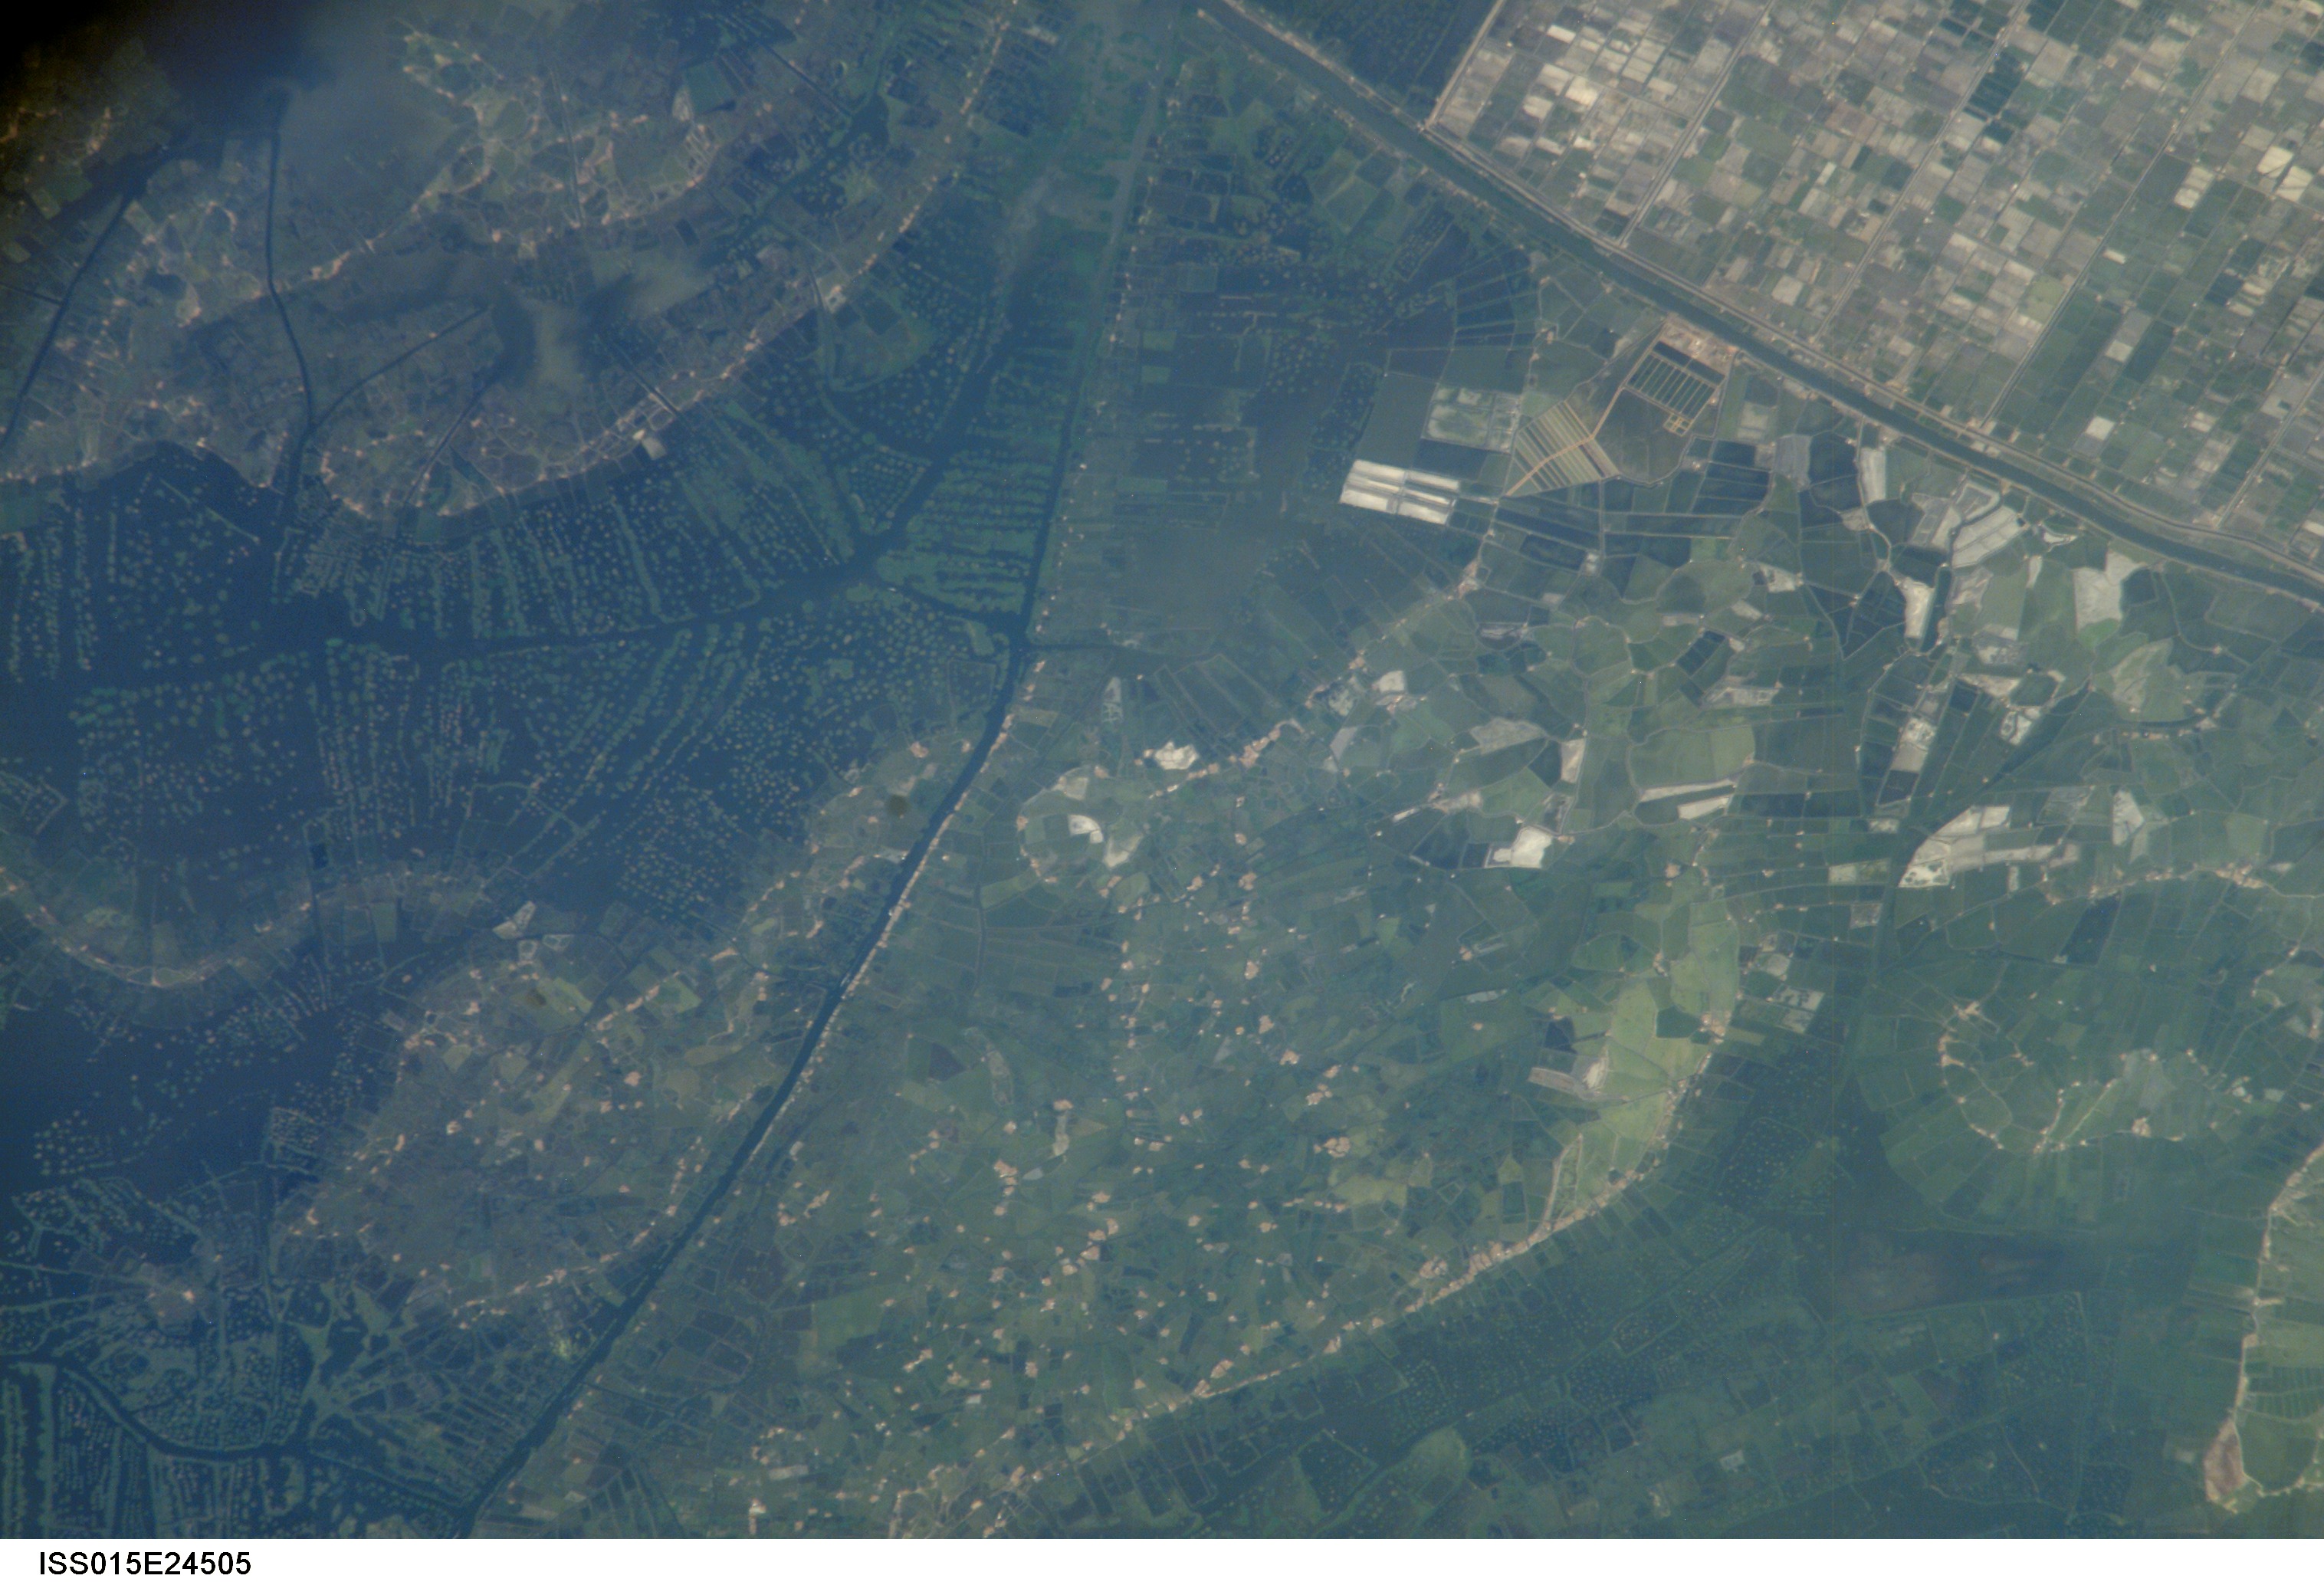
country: EGYPT
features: L. MANZALA, MARSH, AGR., CANALS
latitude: 31.2
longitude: 32.2
